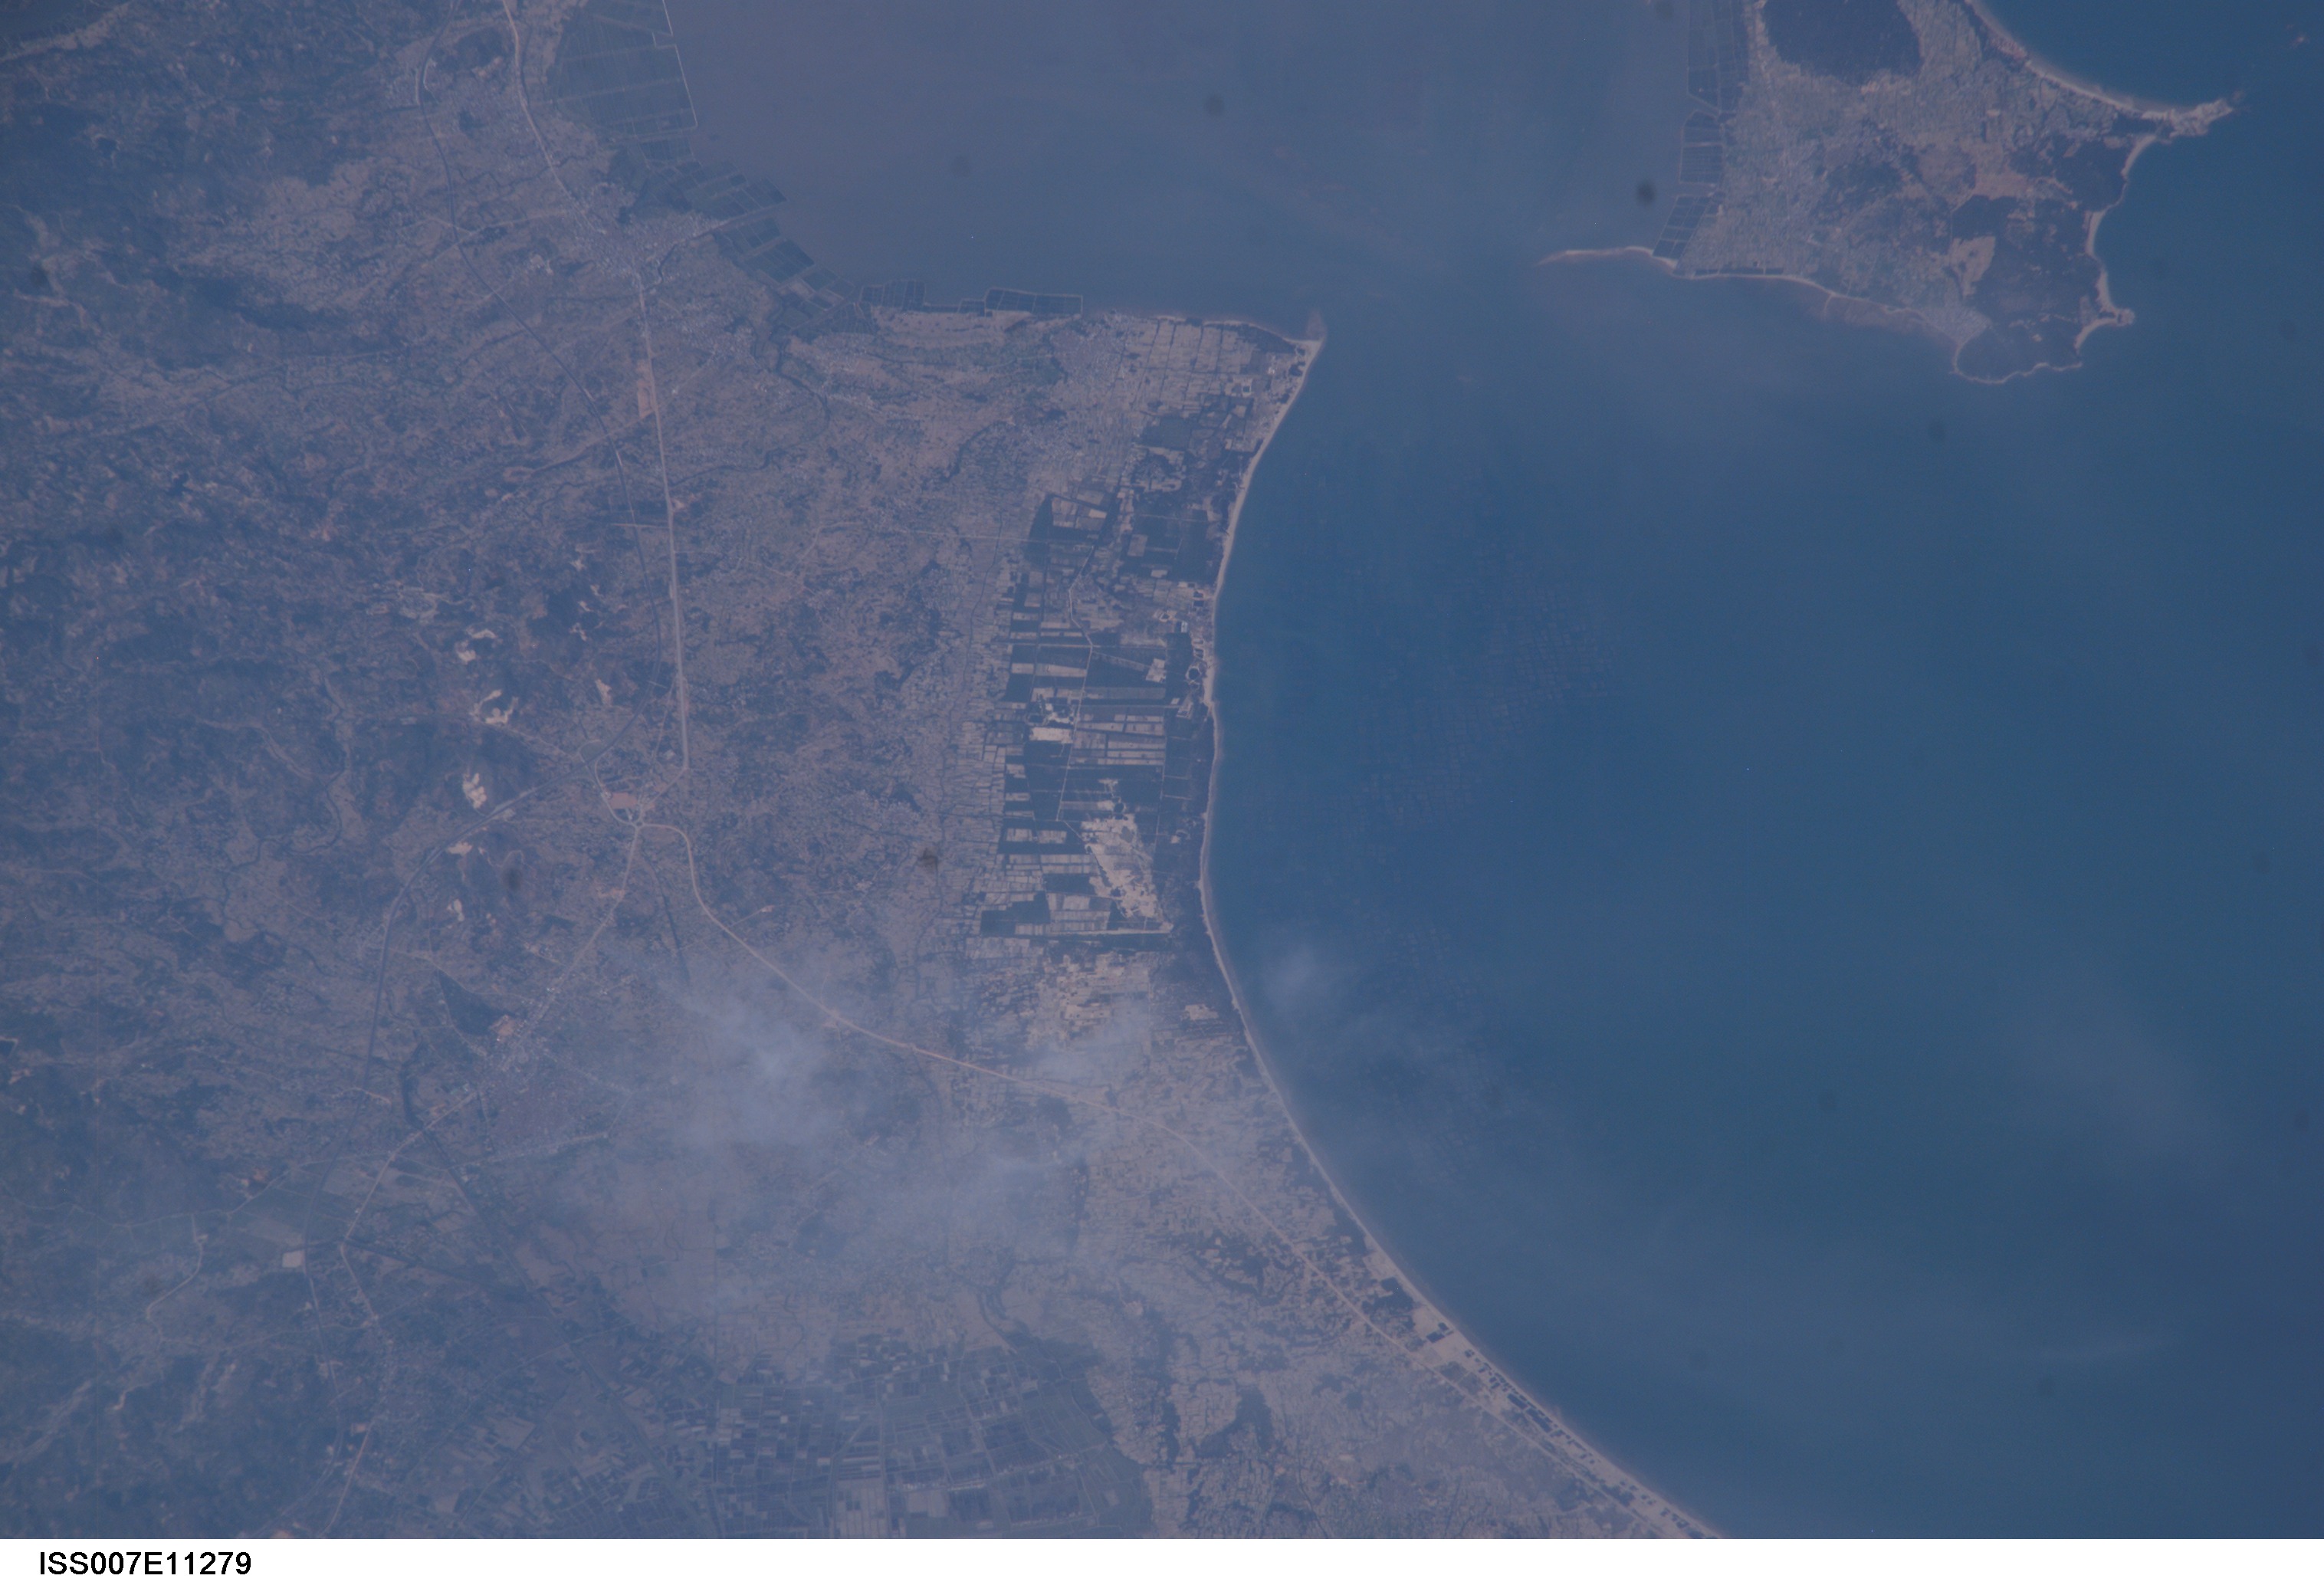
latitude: 24.0
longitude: 117.5
